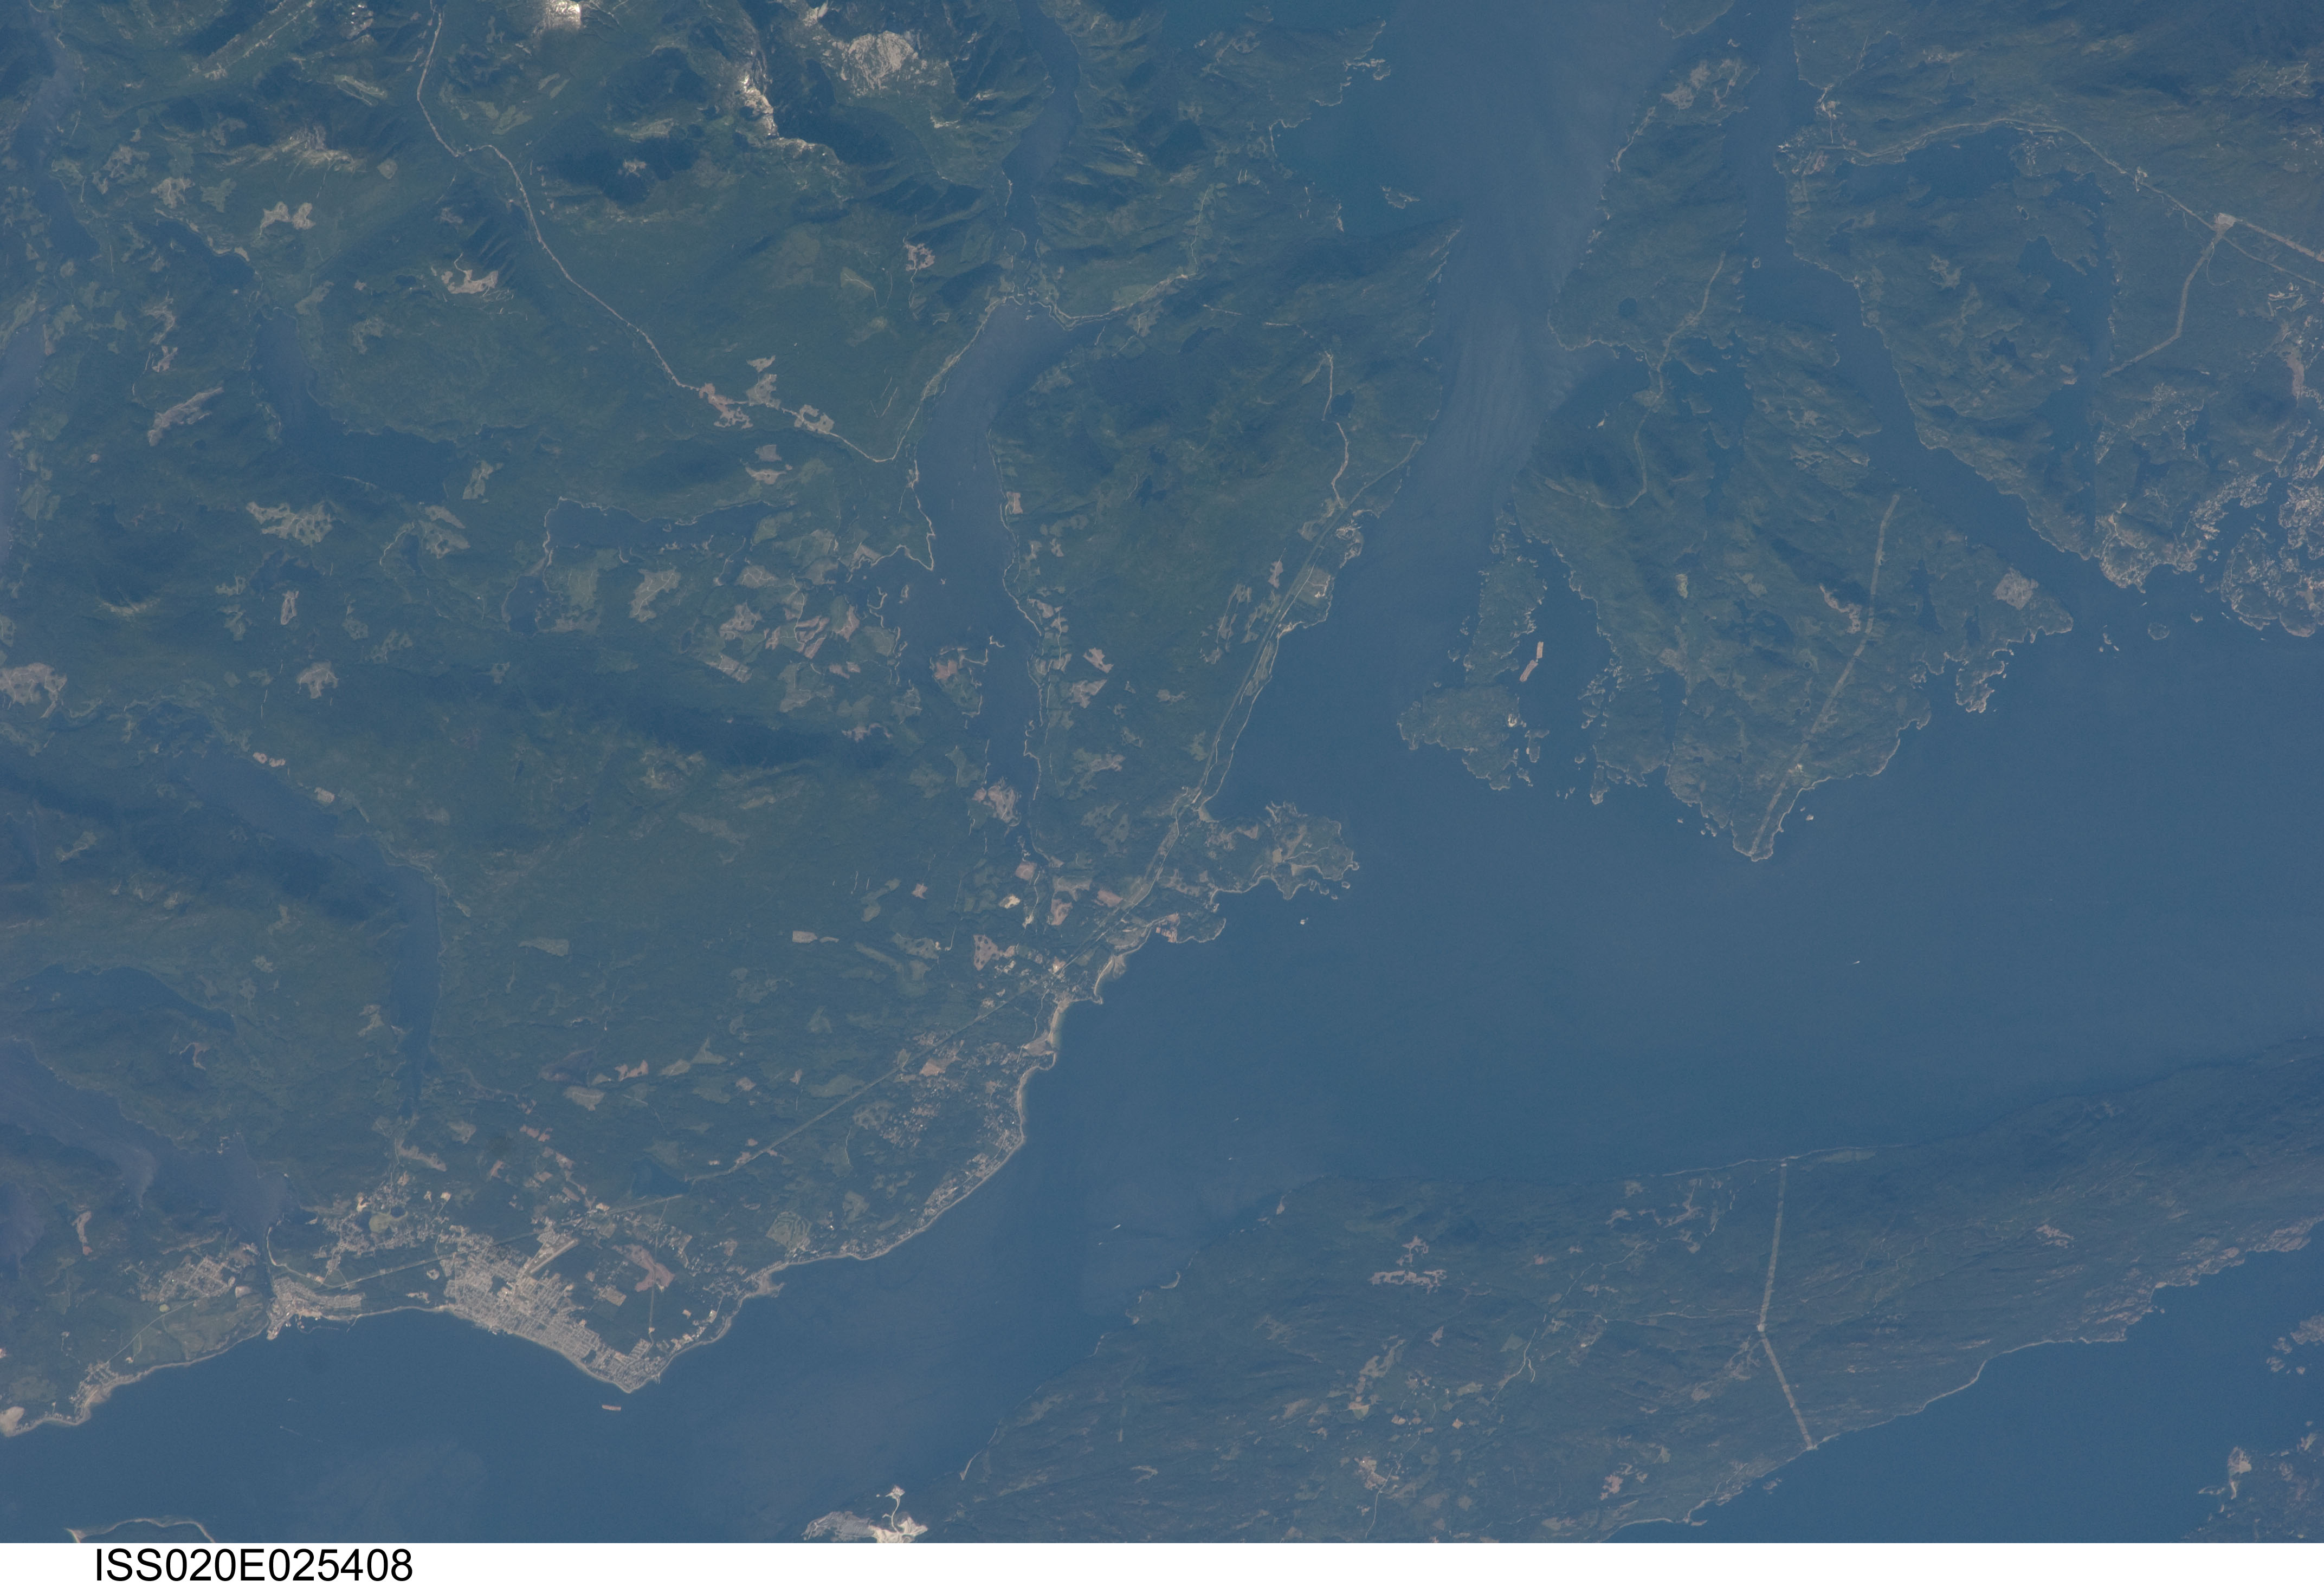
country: CANADA-BC
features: POWELL RIVER, MALASPINA STR., TEXADA I.
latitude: 49.8
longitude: -124.3
